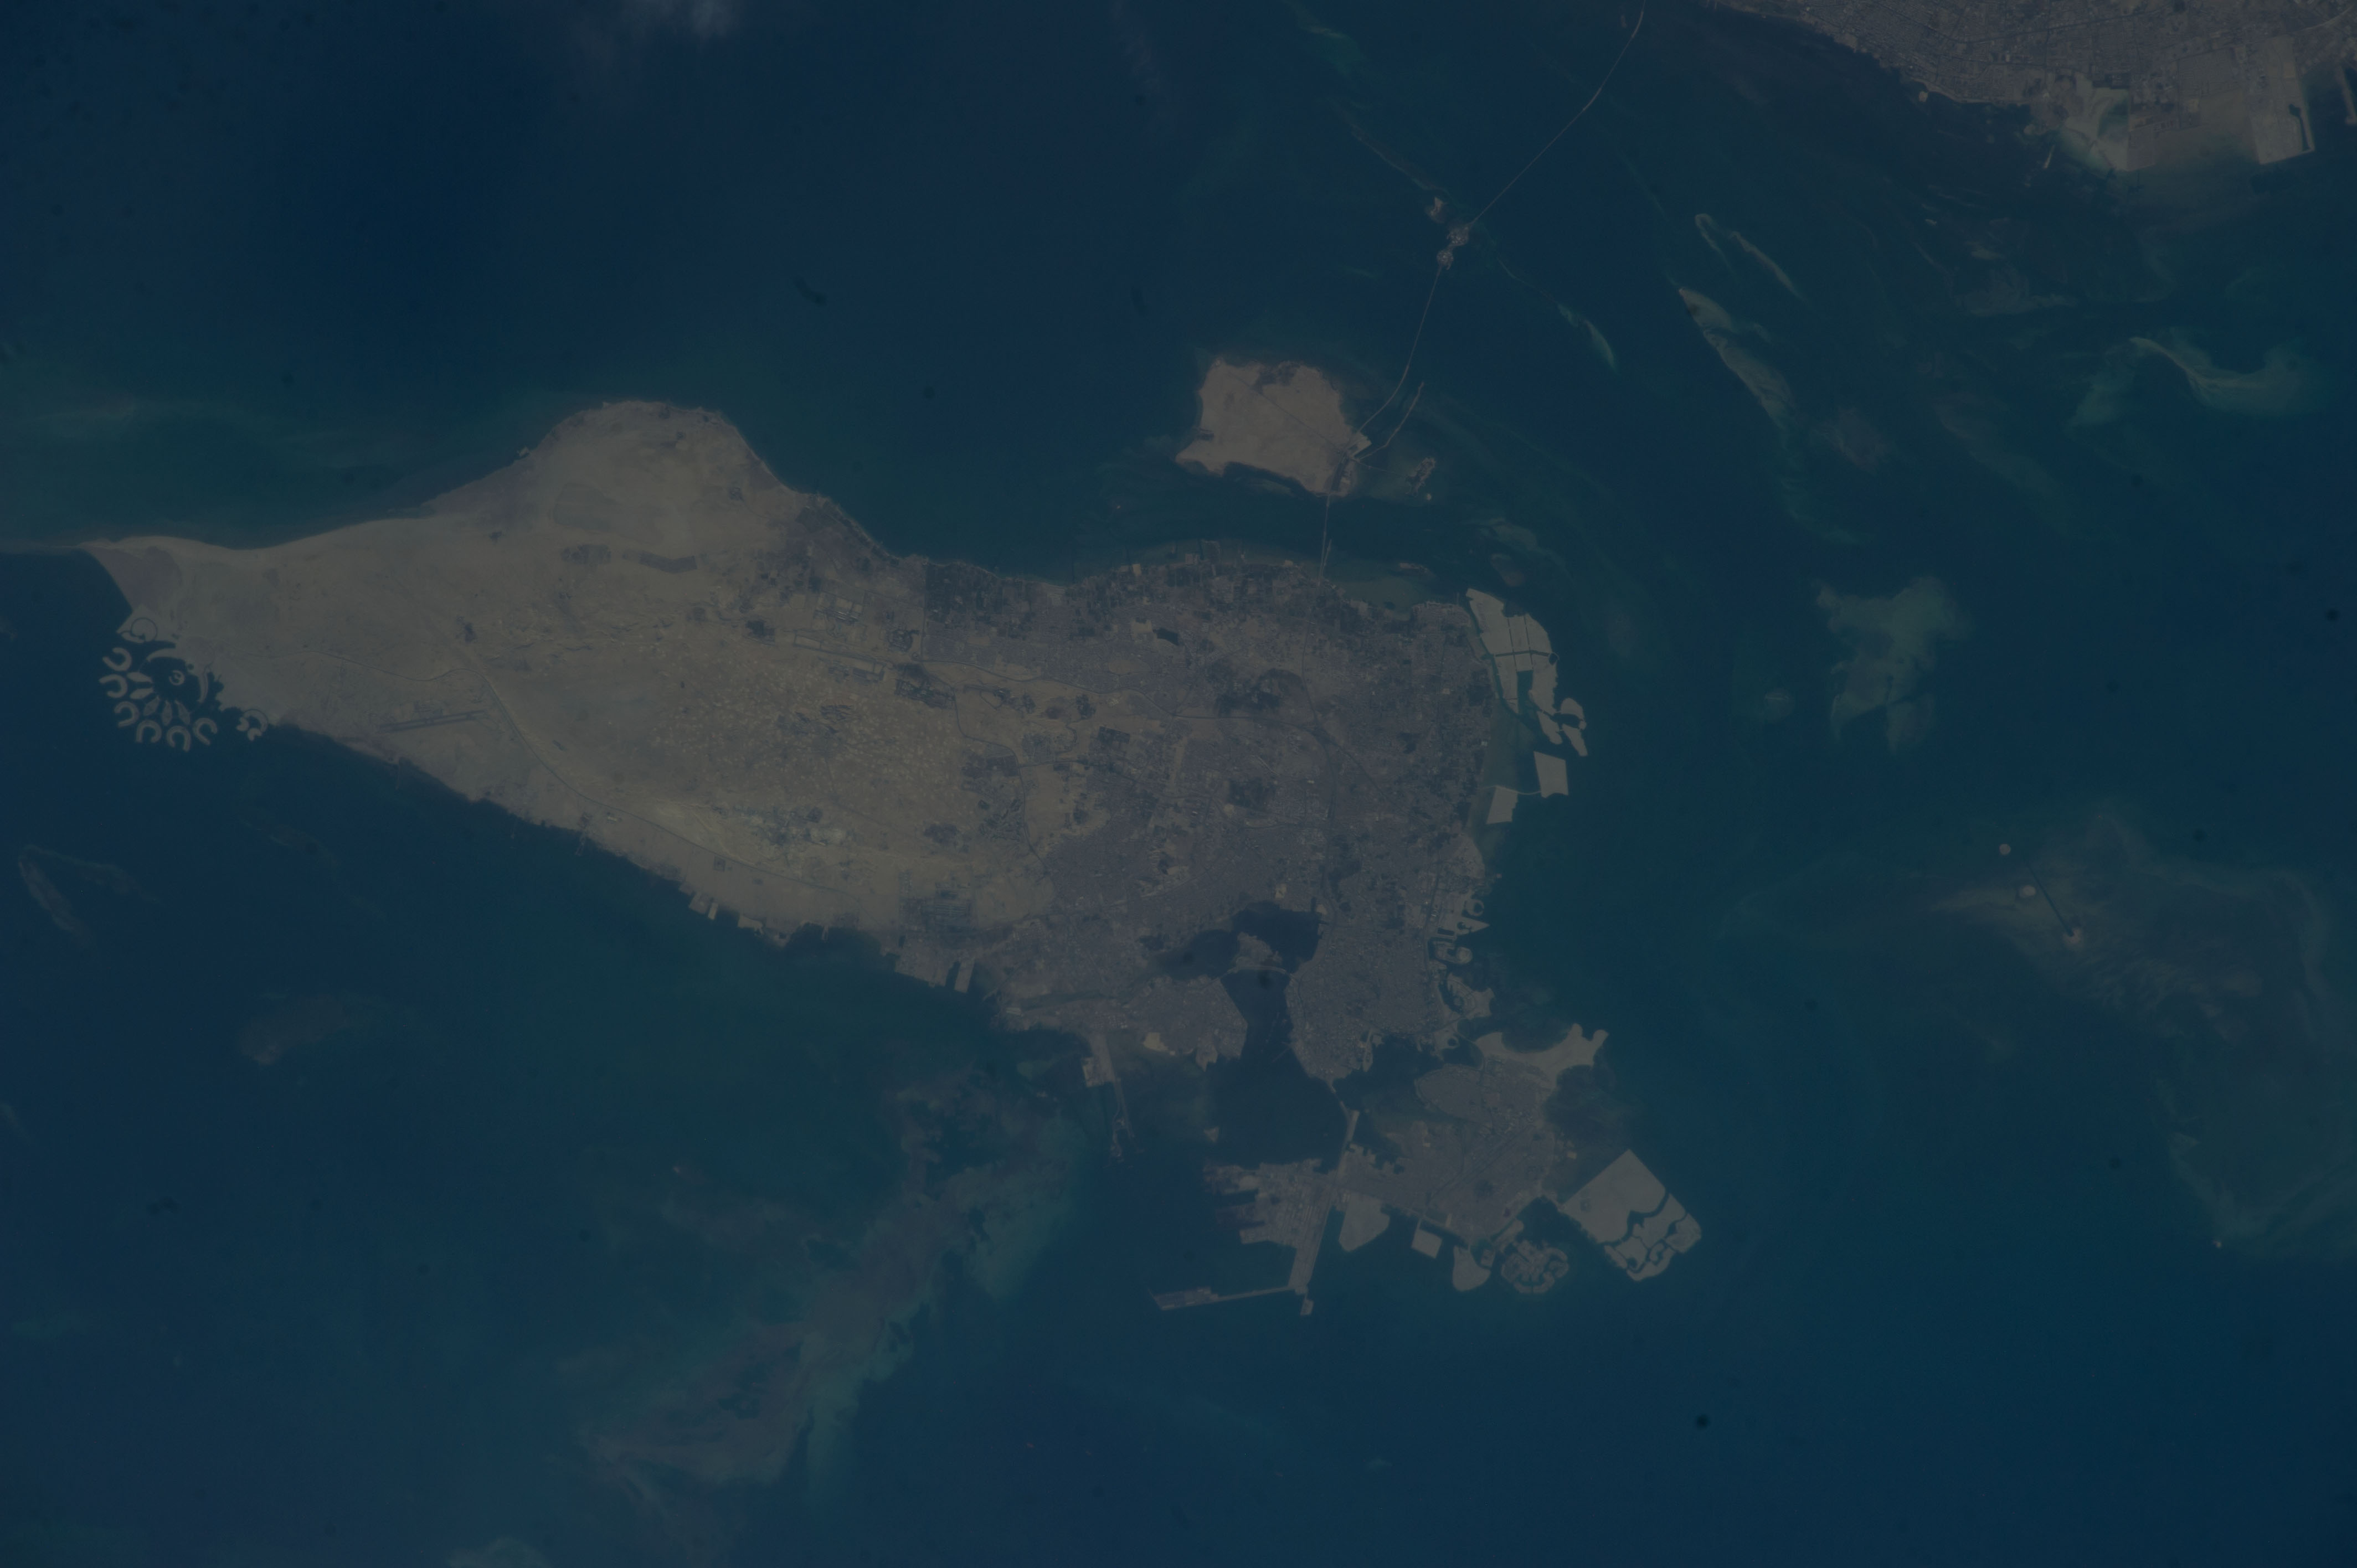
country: BAHRAIN
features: MANAMA, BAREIN ISLAND, DAMMAM, PERSIAN SEA
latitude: 26.1
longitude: 50.5
